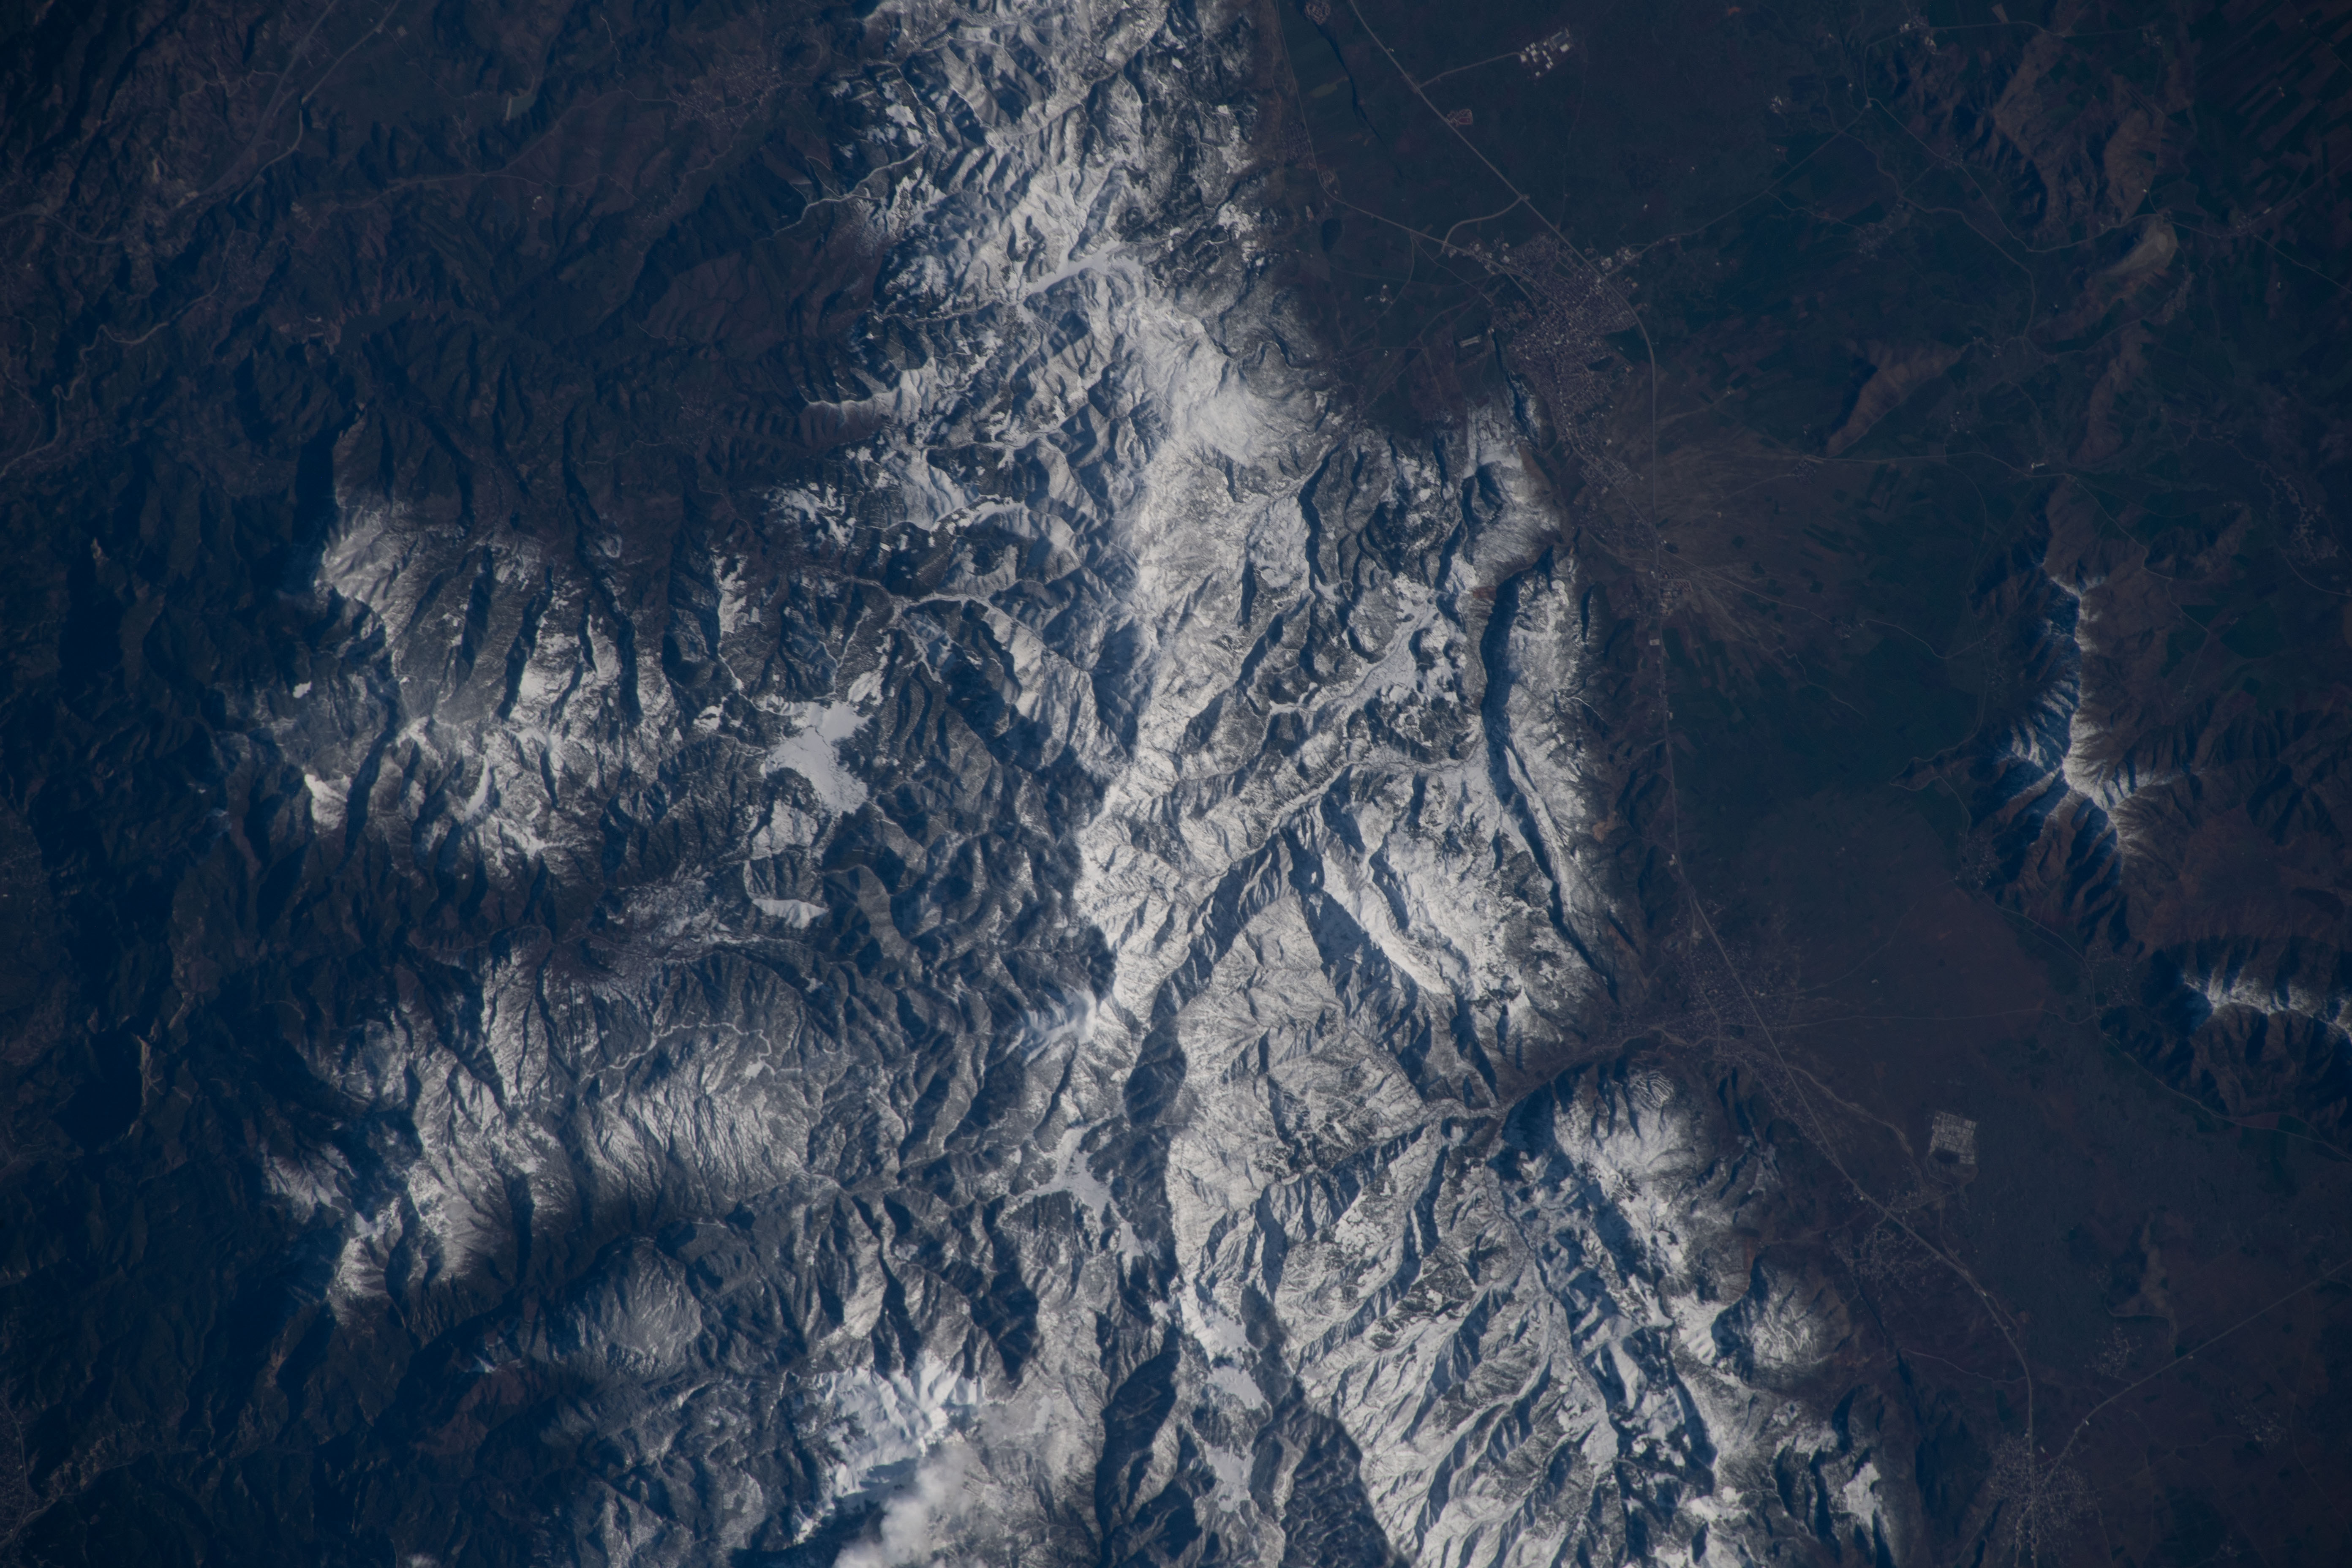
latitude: 37.0
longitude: 36.5
